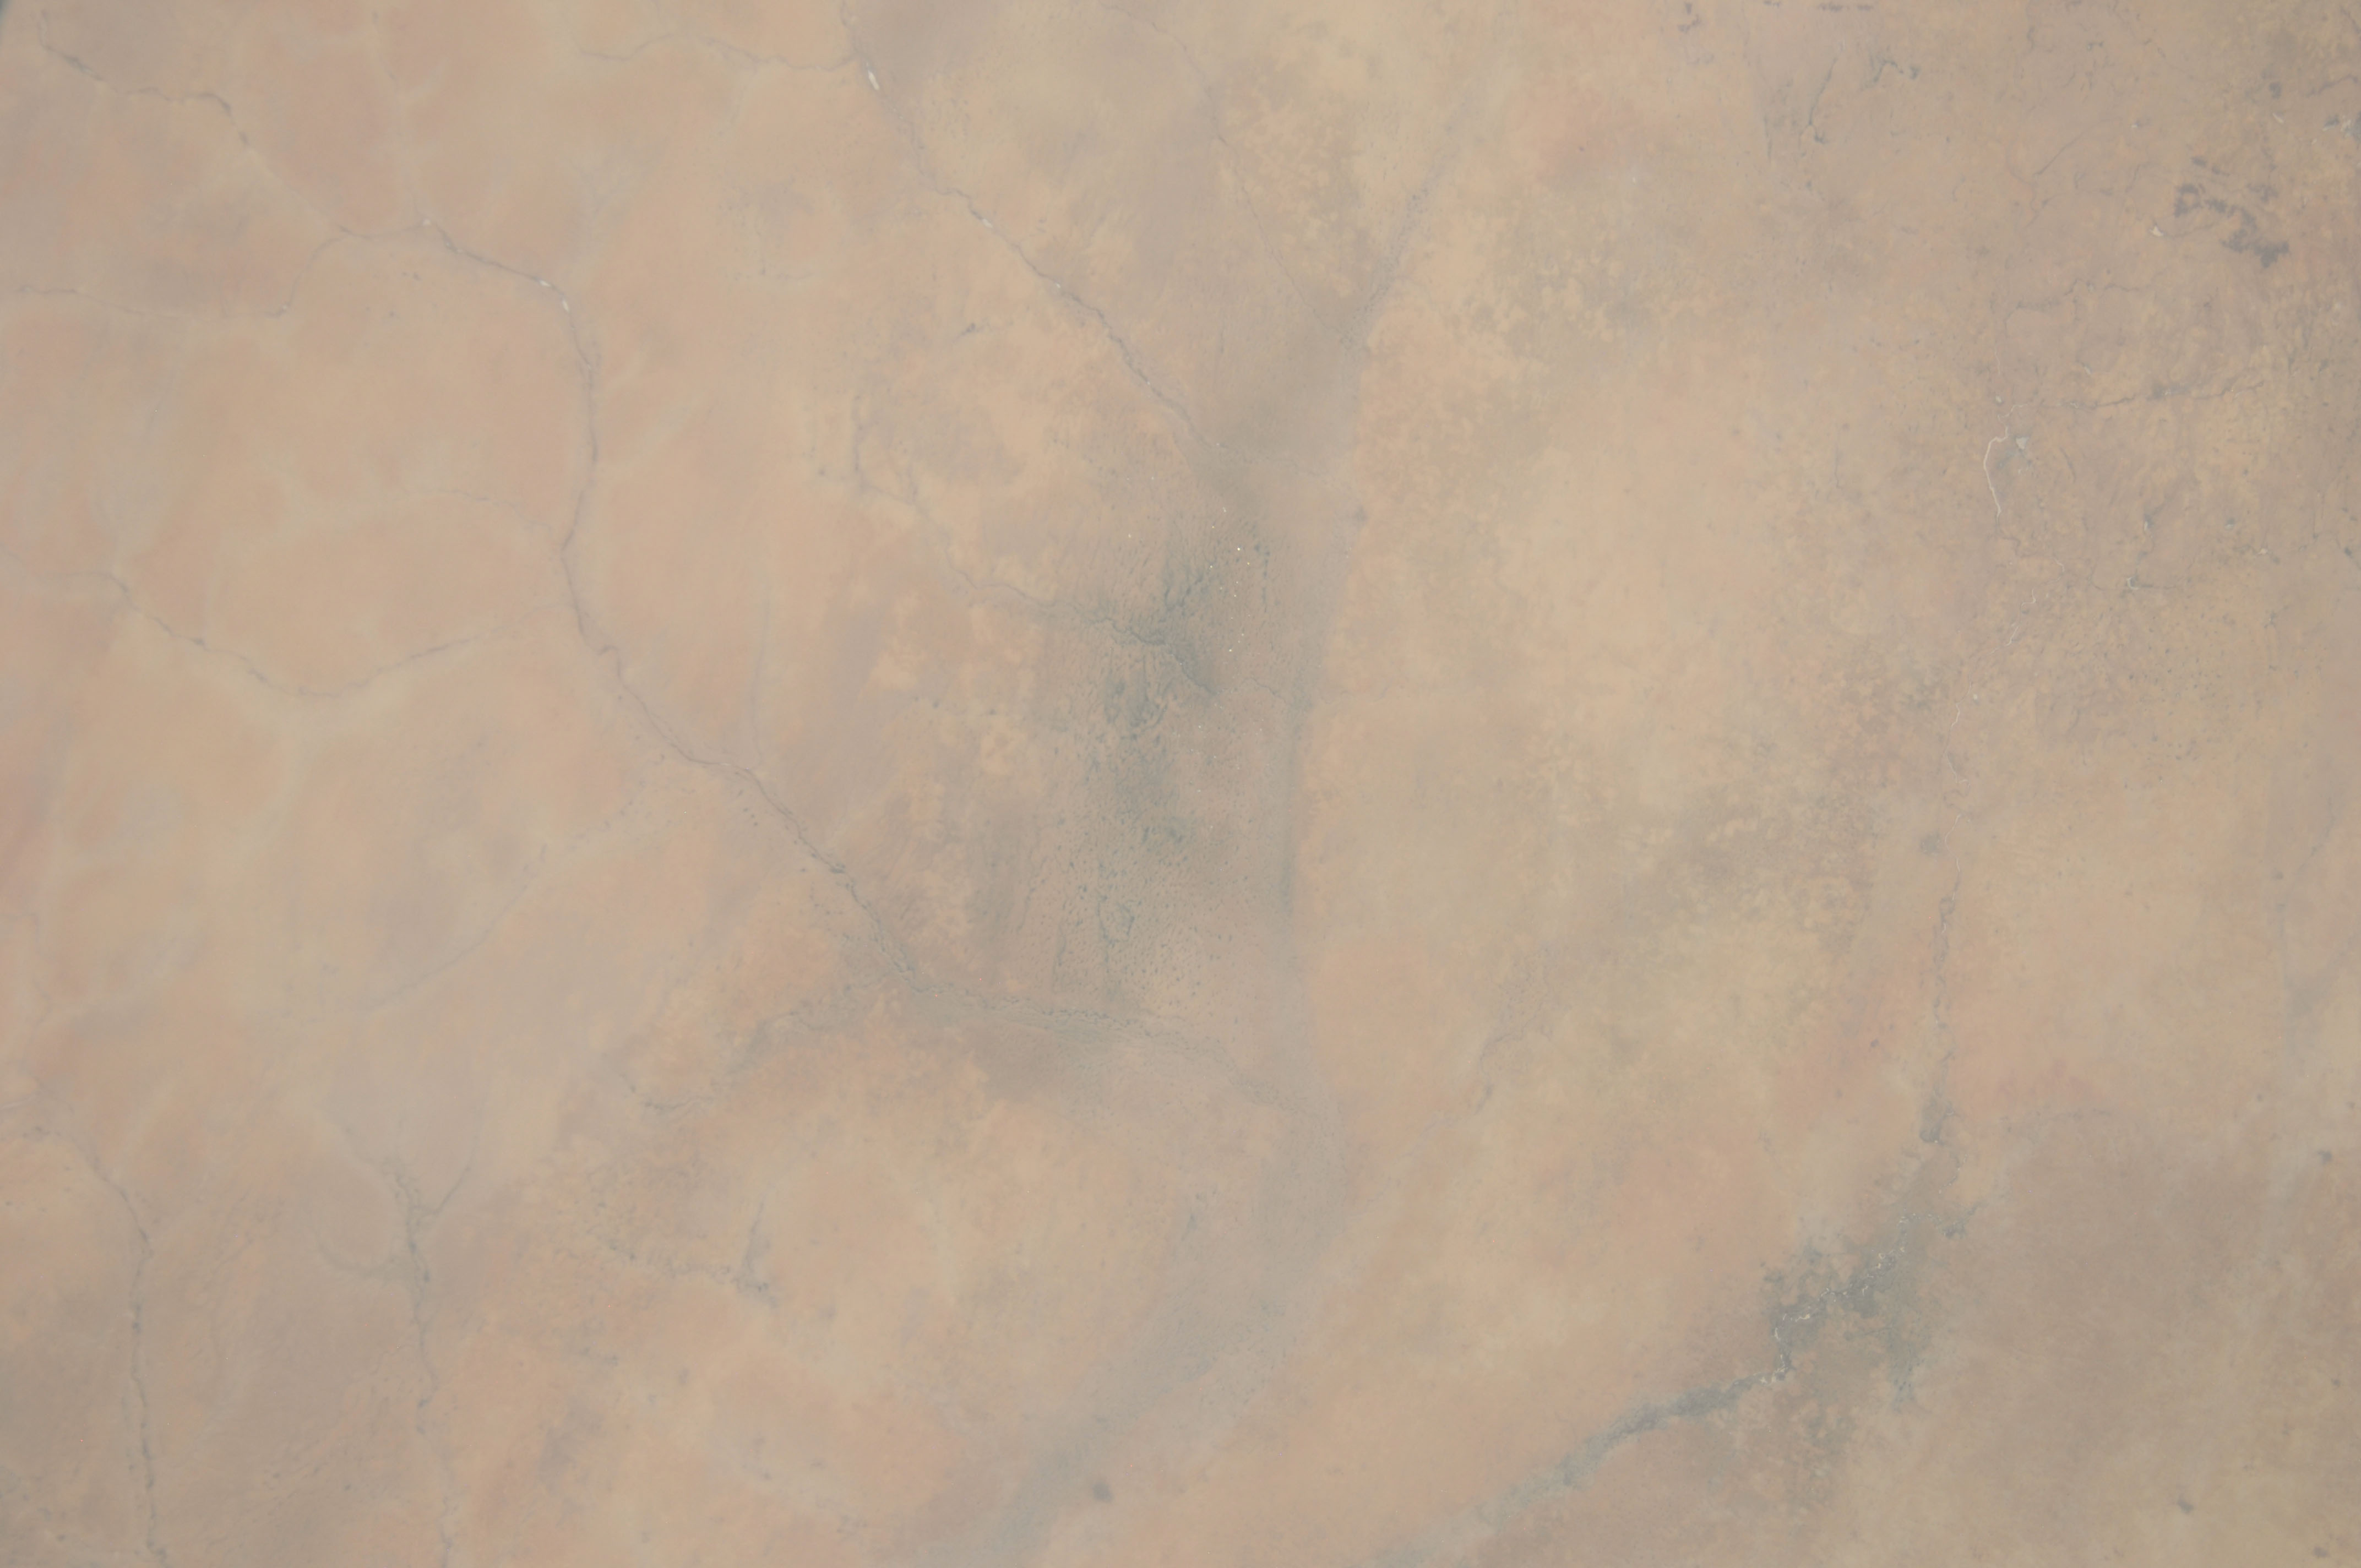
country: NIGER
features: SAHEL LANDSCAPE, VALLEE DE TARKA DRAINAGE, DUST
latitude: 15.0
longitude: 8.0
